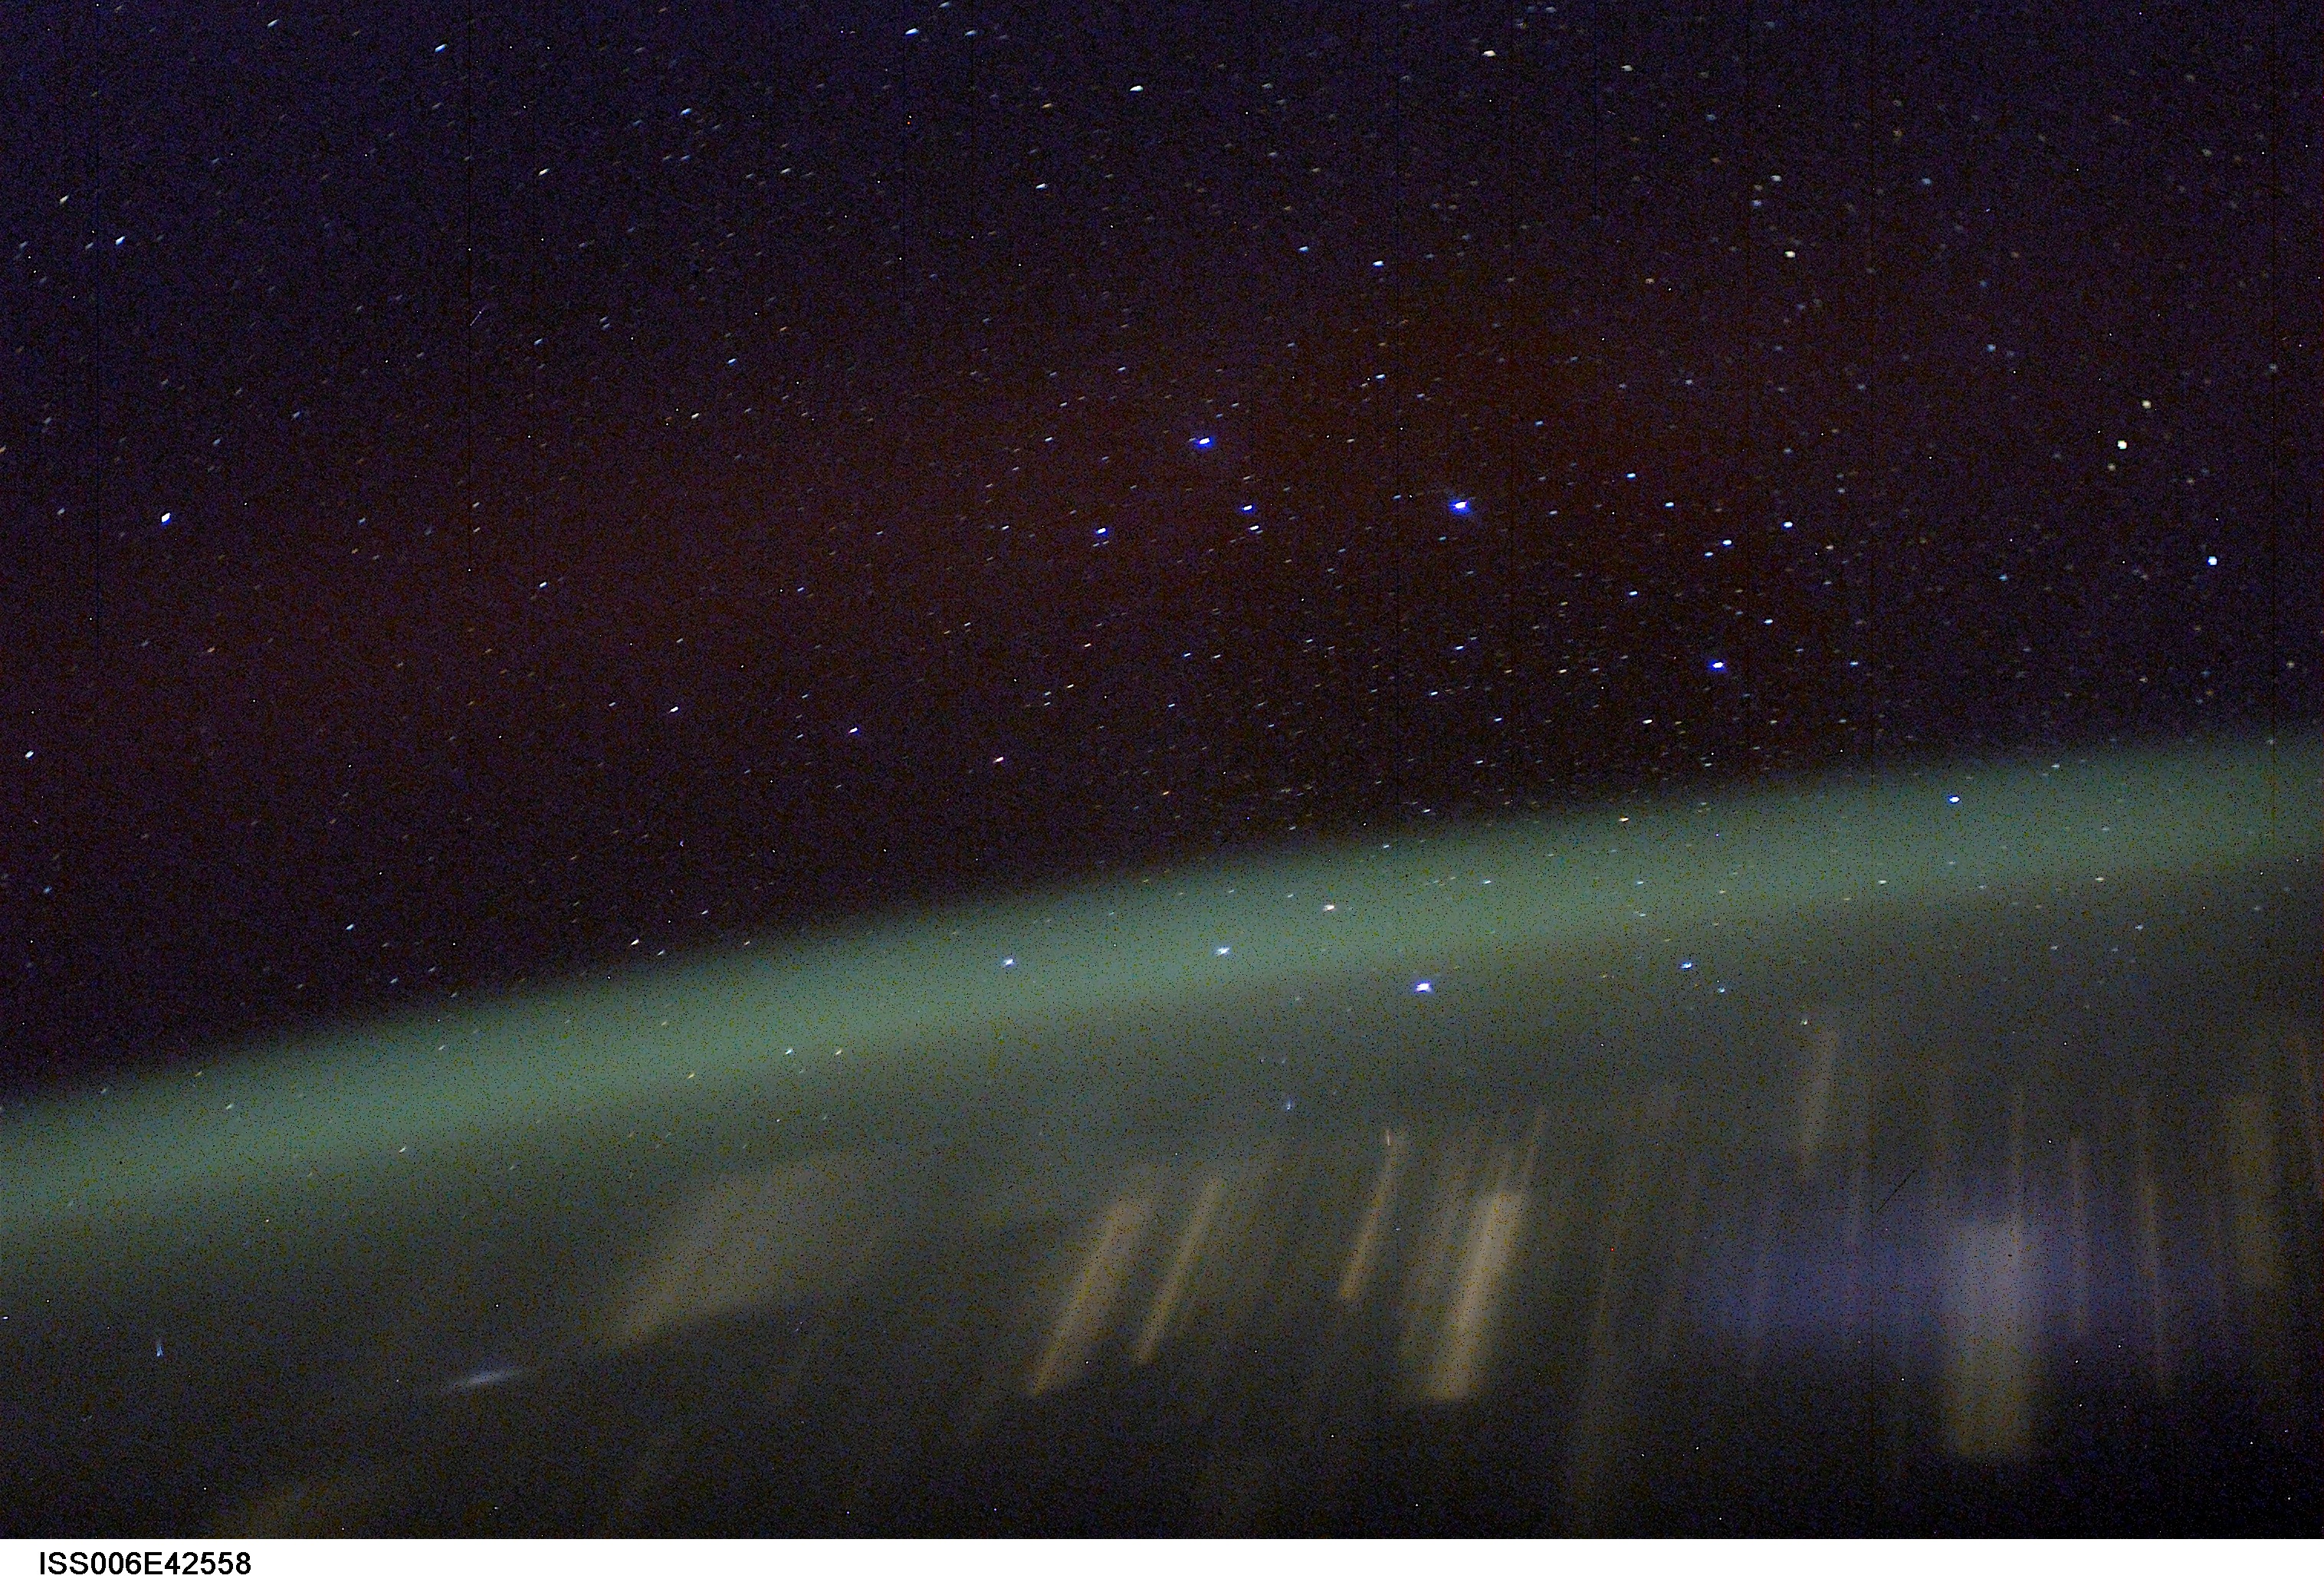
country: AURORA
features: AURORA BOREALIS, STARS
